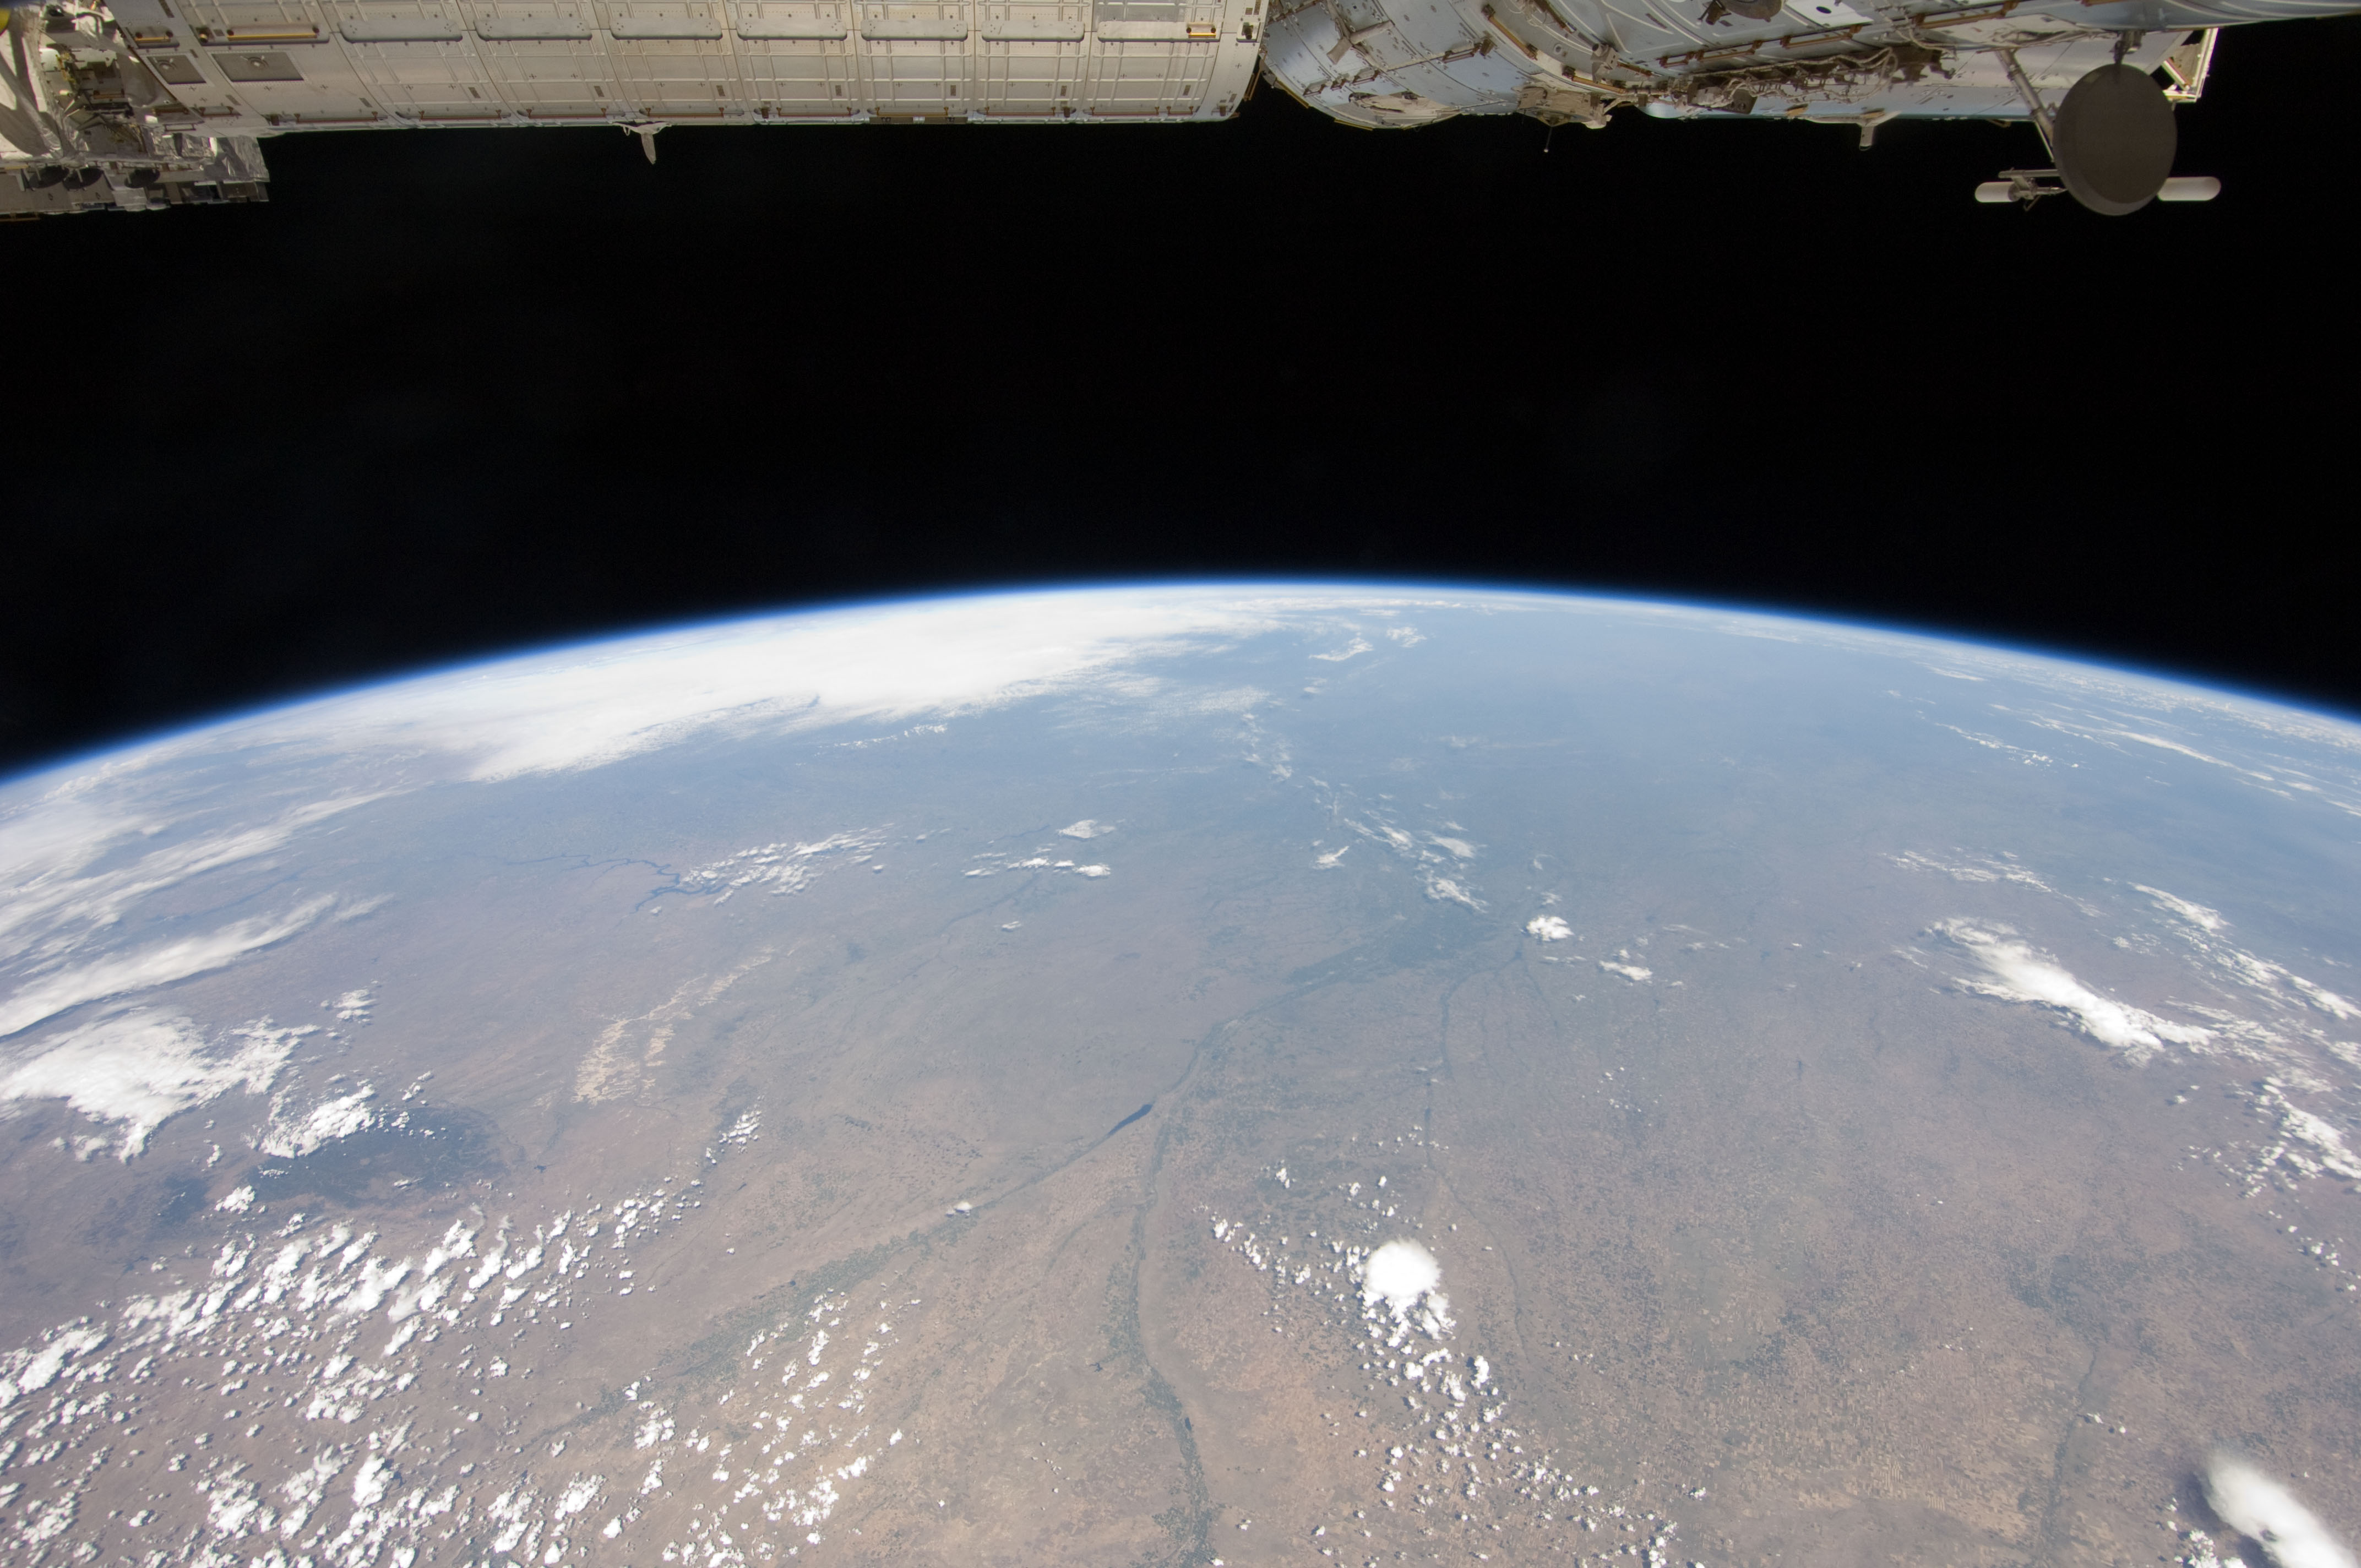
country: USA-NEBRASKA
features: PAN-GREAT PLAINS, PLATTE RIVERS, MISSOURI R., BLACK HILLS, SAND HILLS, ISS
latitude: 42.0
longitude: -99.5
